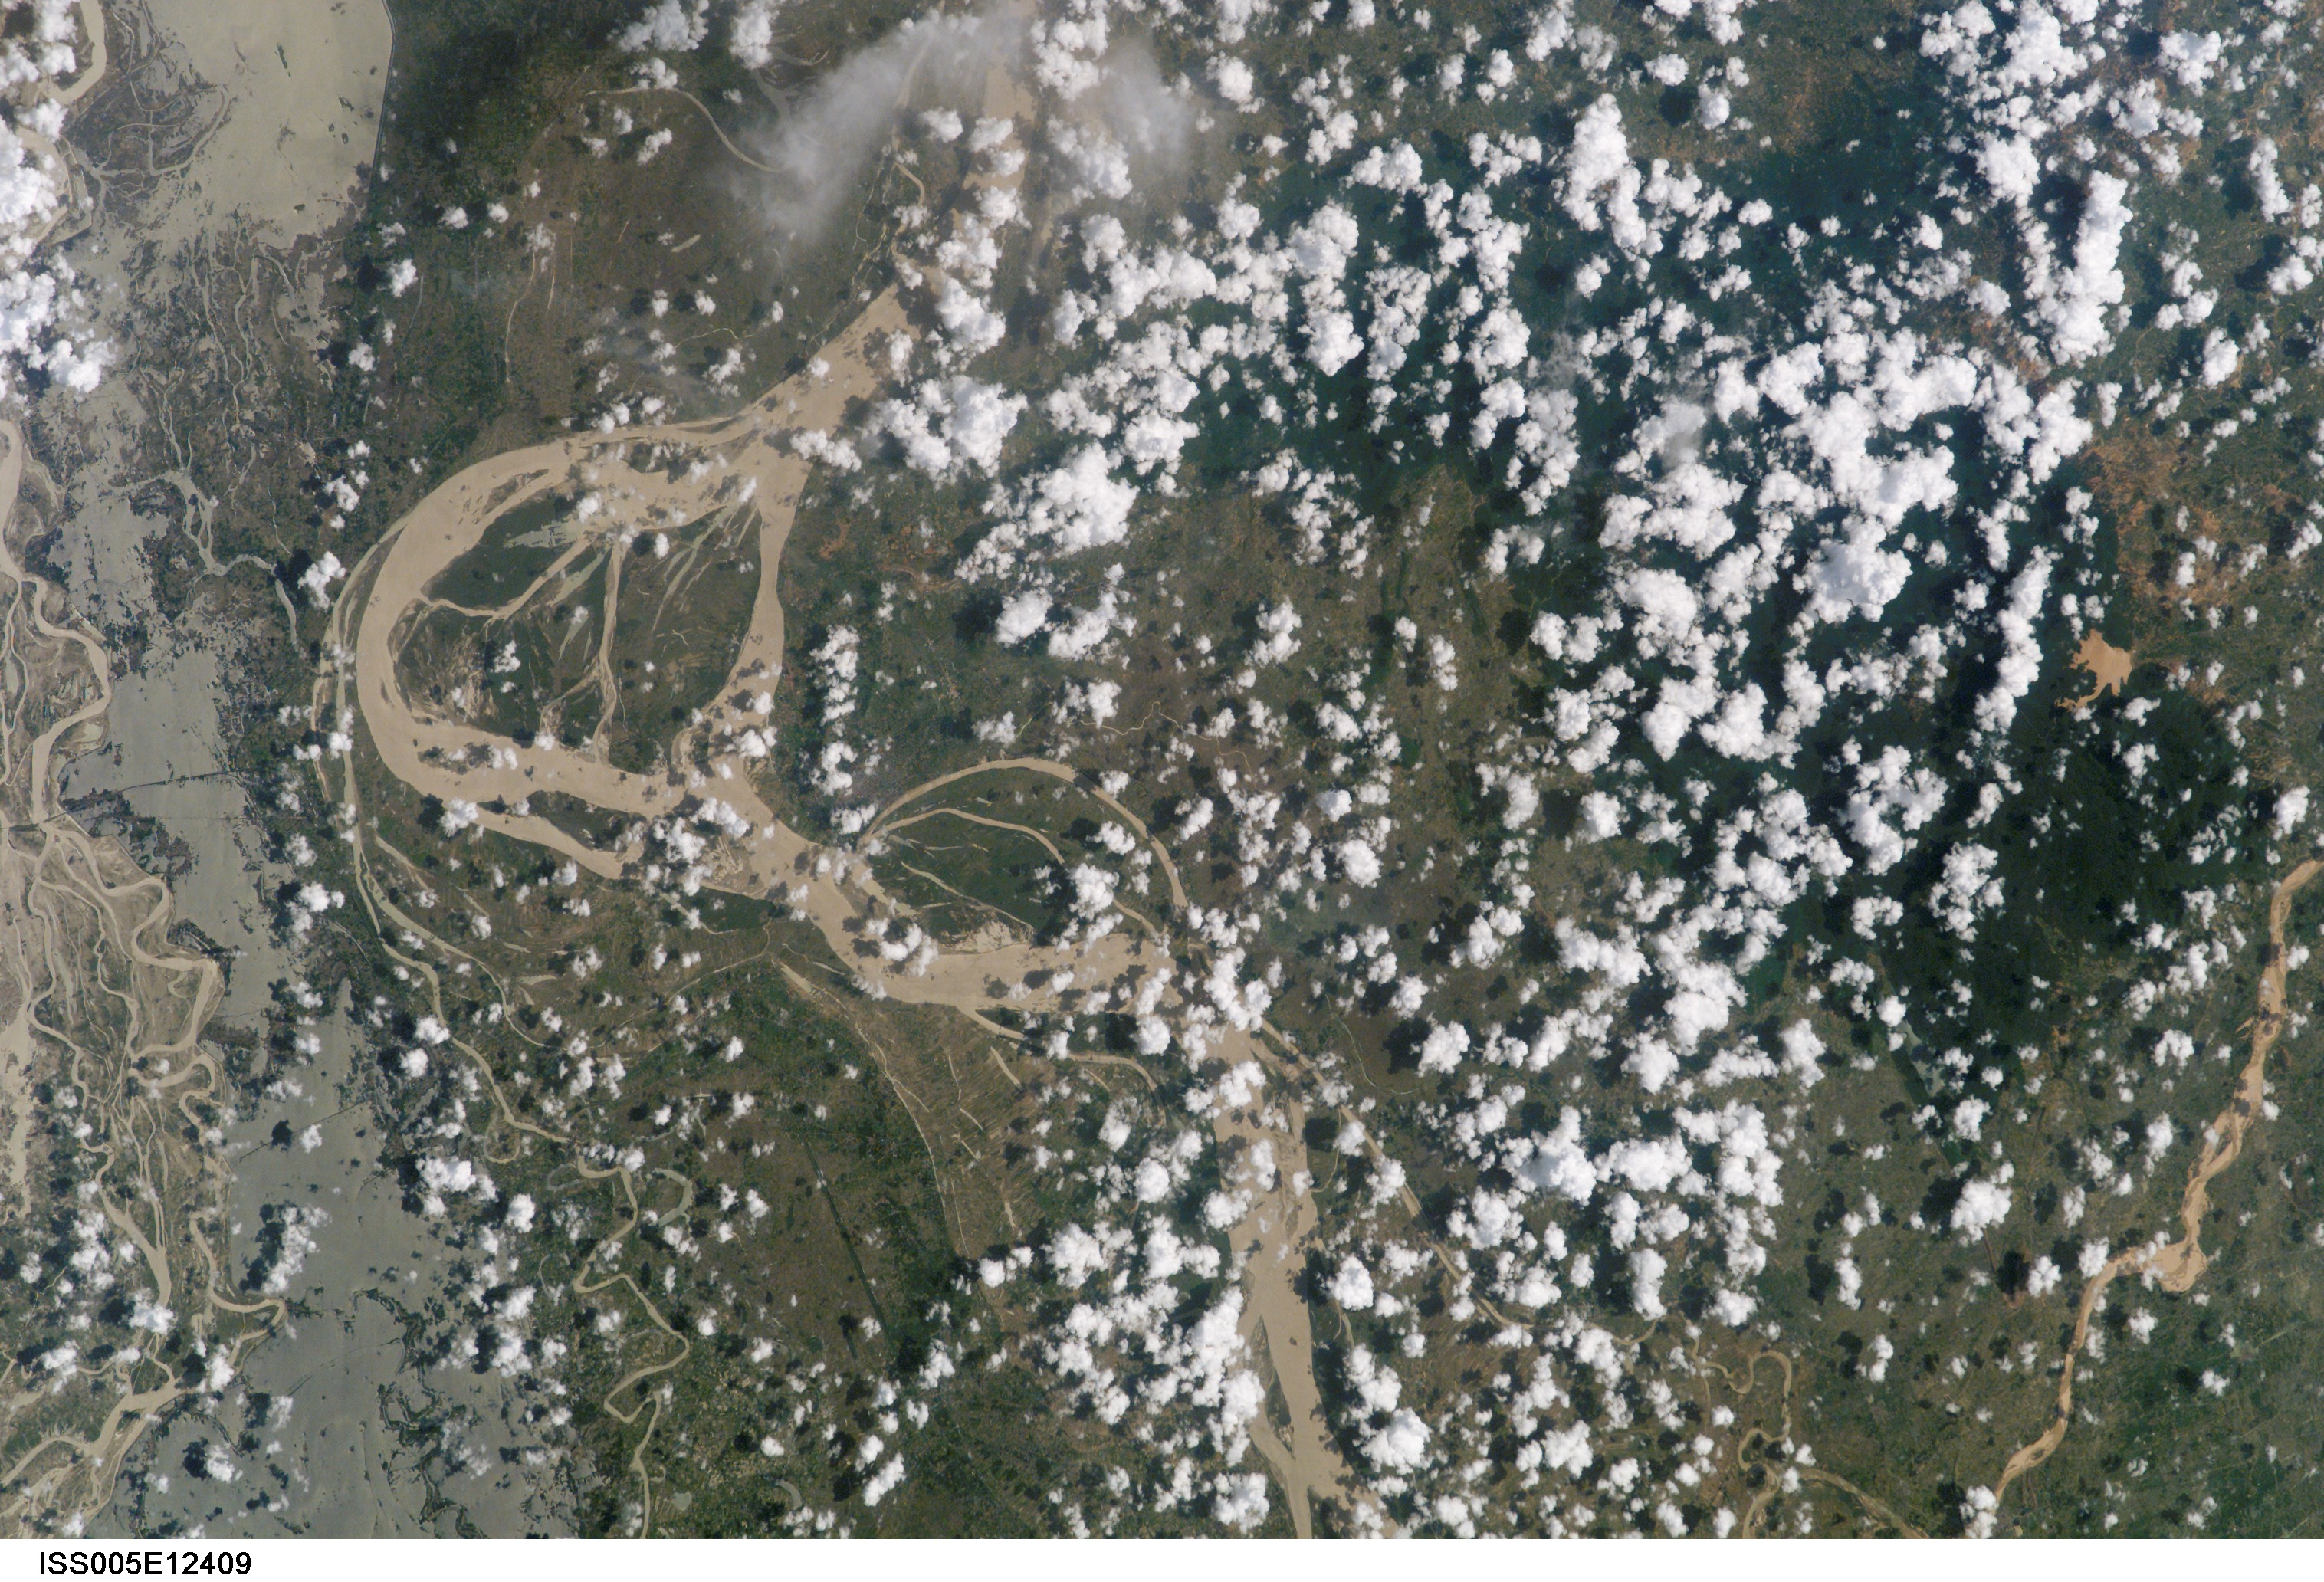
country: INDIA
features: (25.30,86.44), INDIA, GANGES RIVER, MUNGER, JAMALPUR, KHAGARIA,GANGES RIVER NEAR MUNGER, BIHAR STATE INDIA, KOSHI RIVER,GANGES R., MUNGER CY., JAMALPUR CY., DHARHARA CY.
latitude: 25.3
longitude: 86.4
